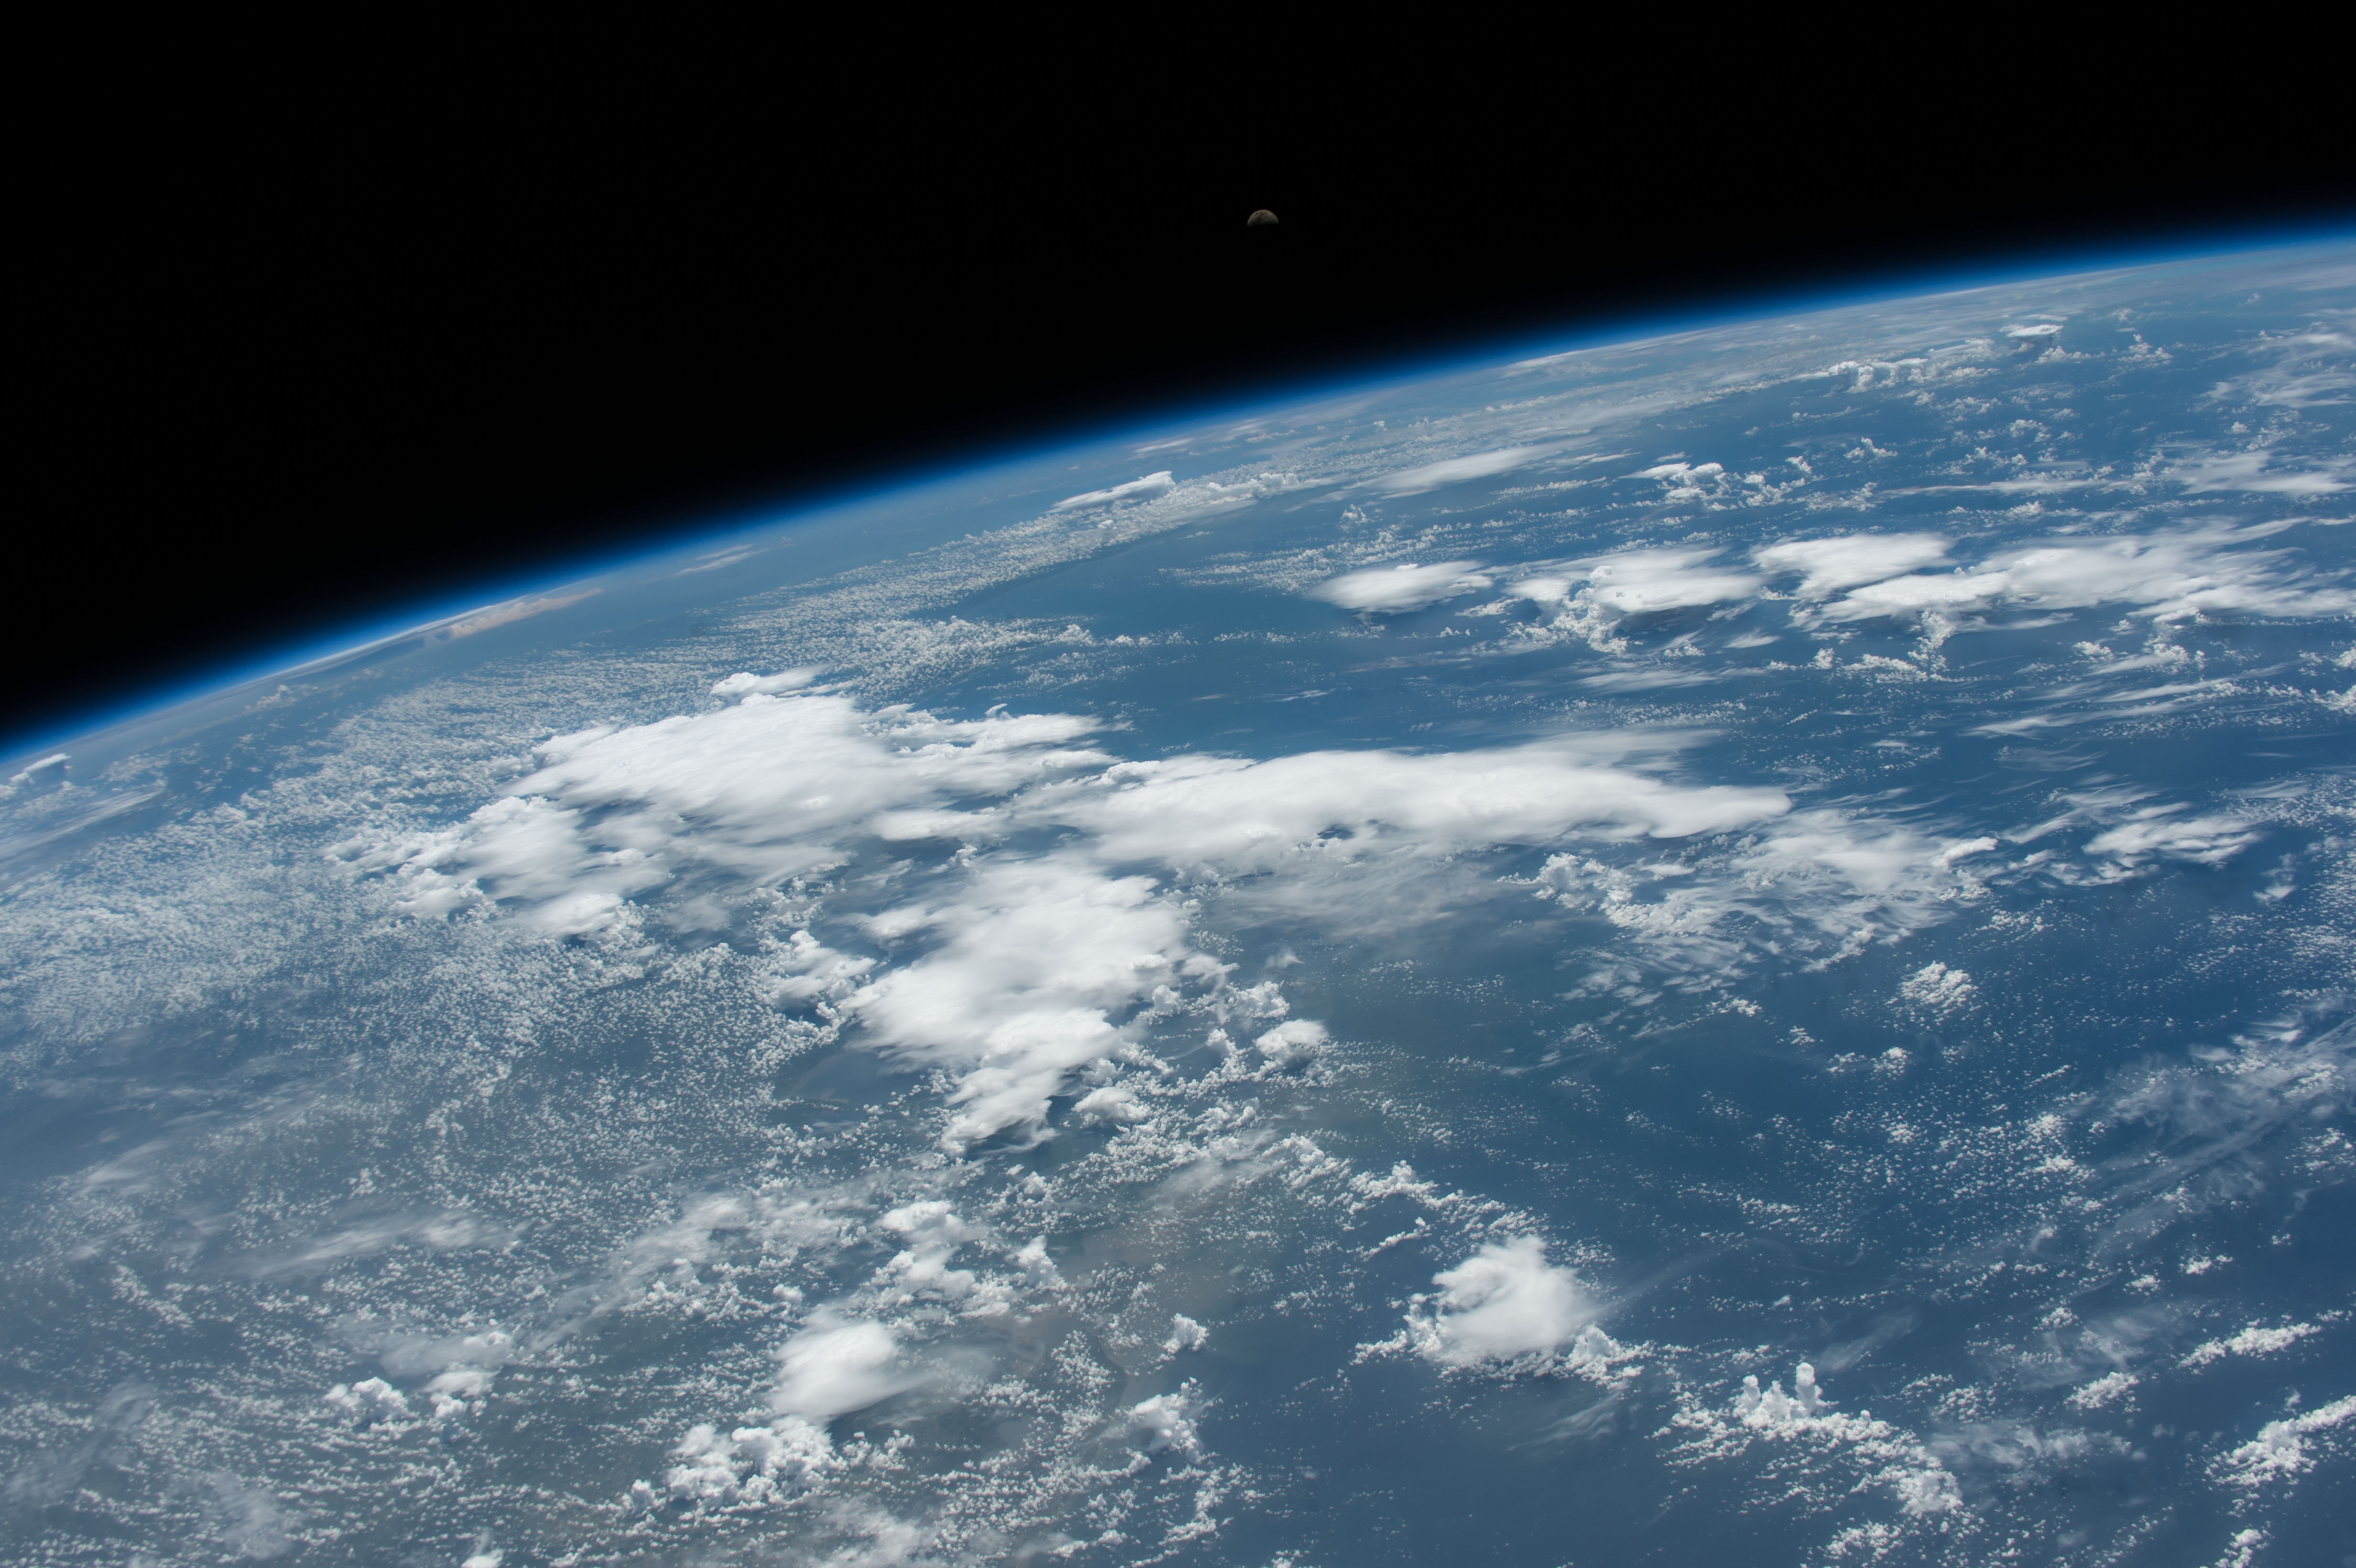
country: USA-TEXAS
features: EARTH LIMB, MOON, PAN-
